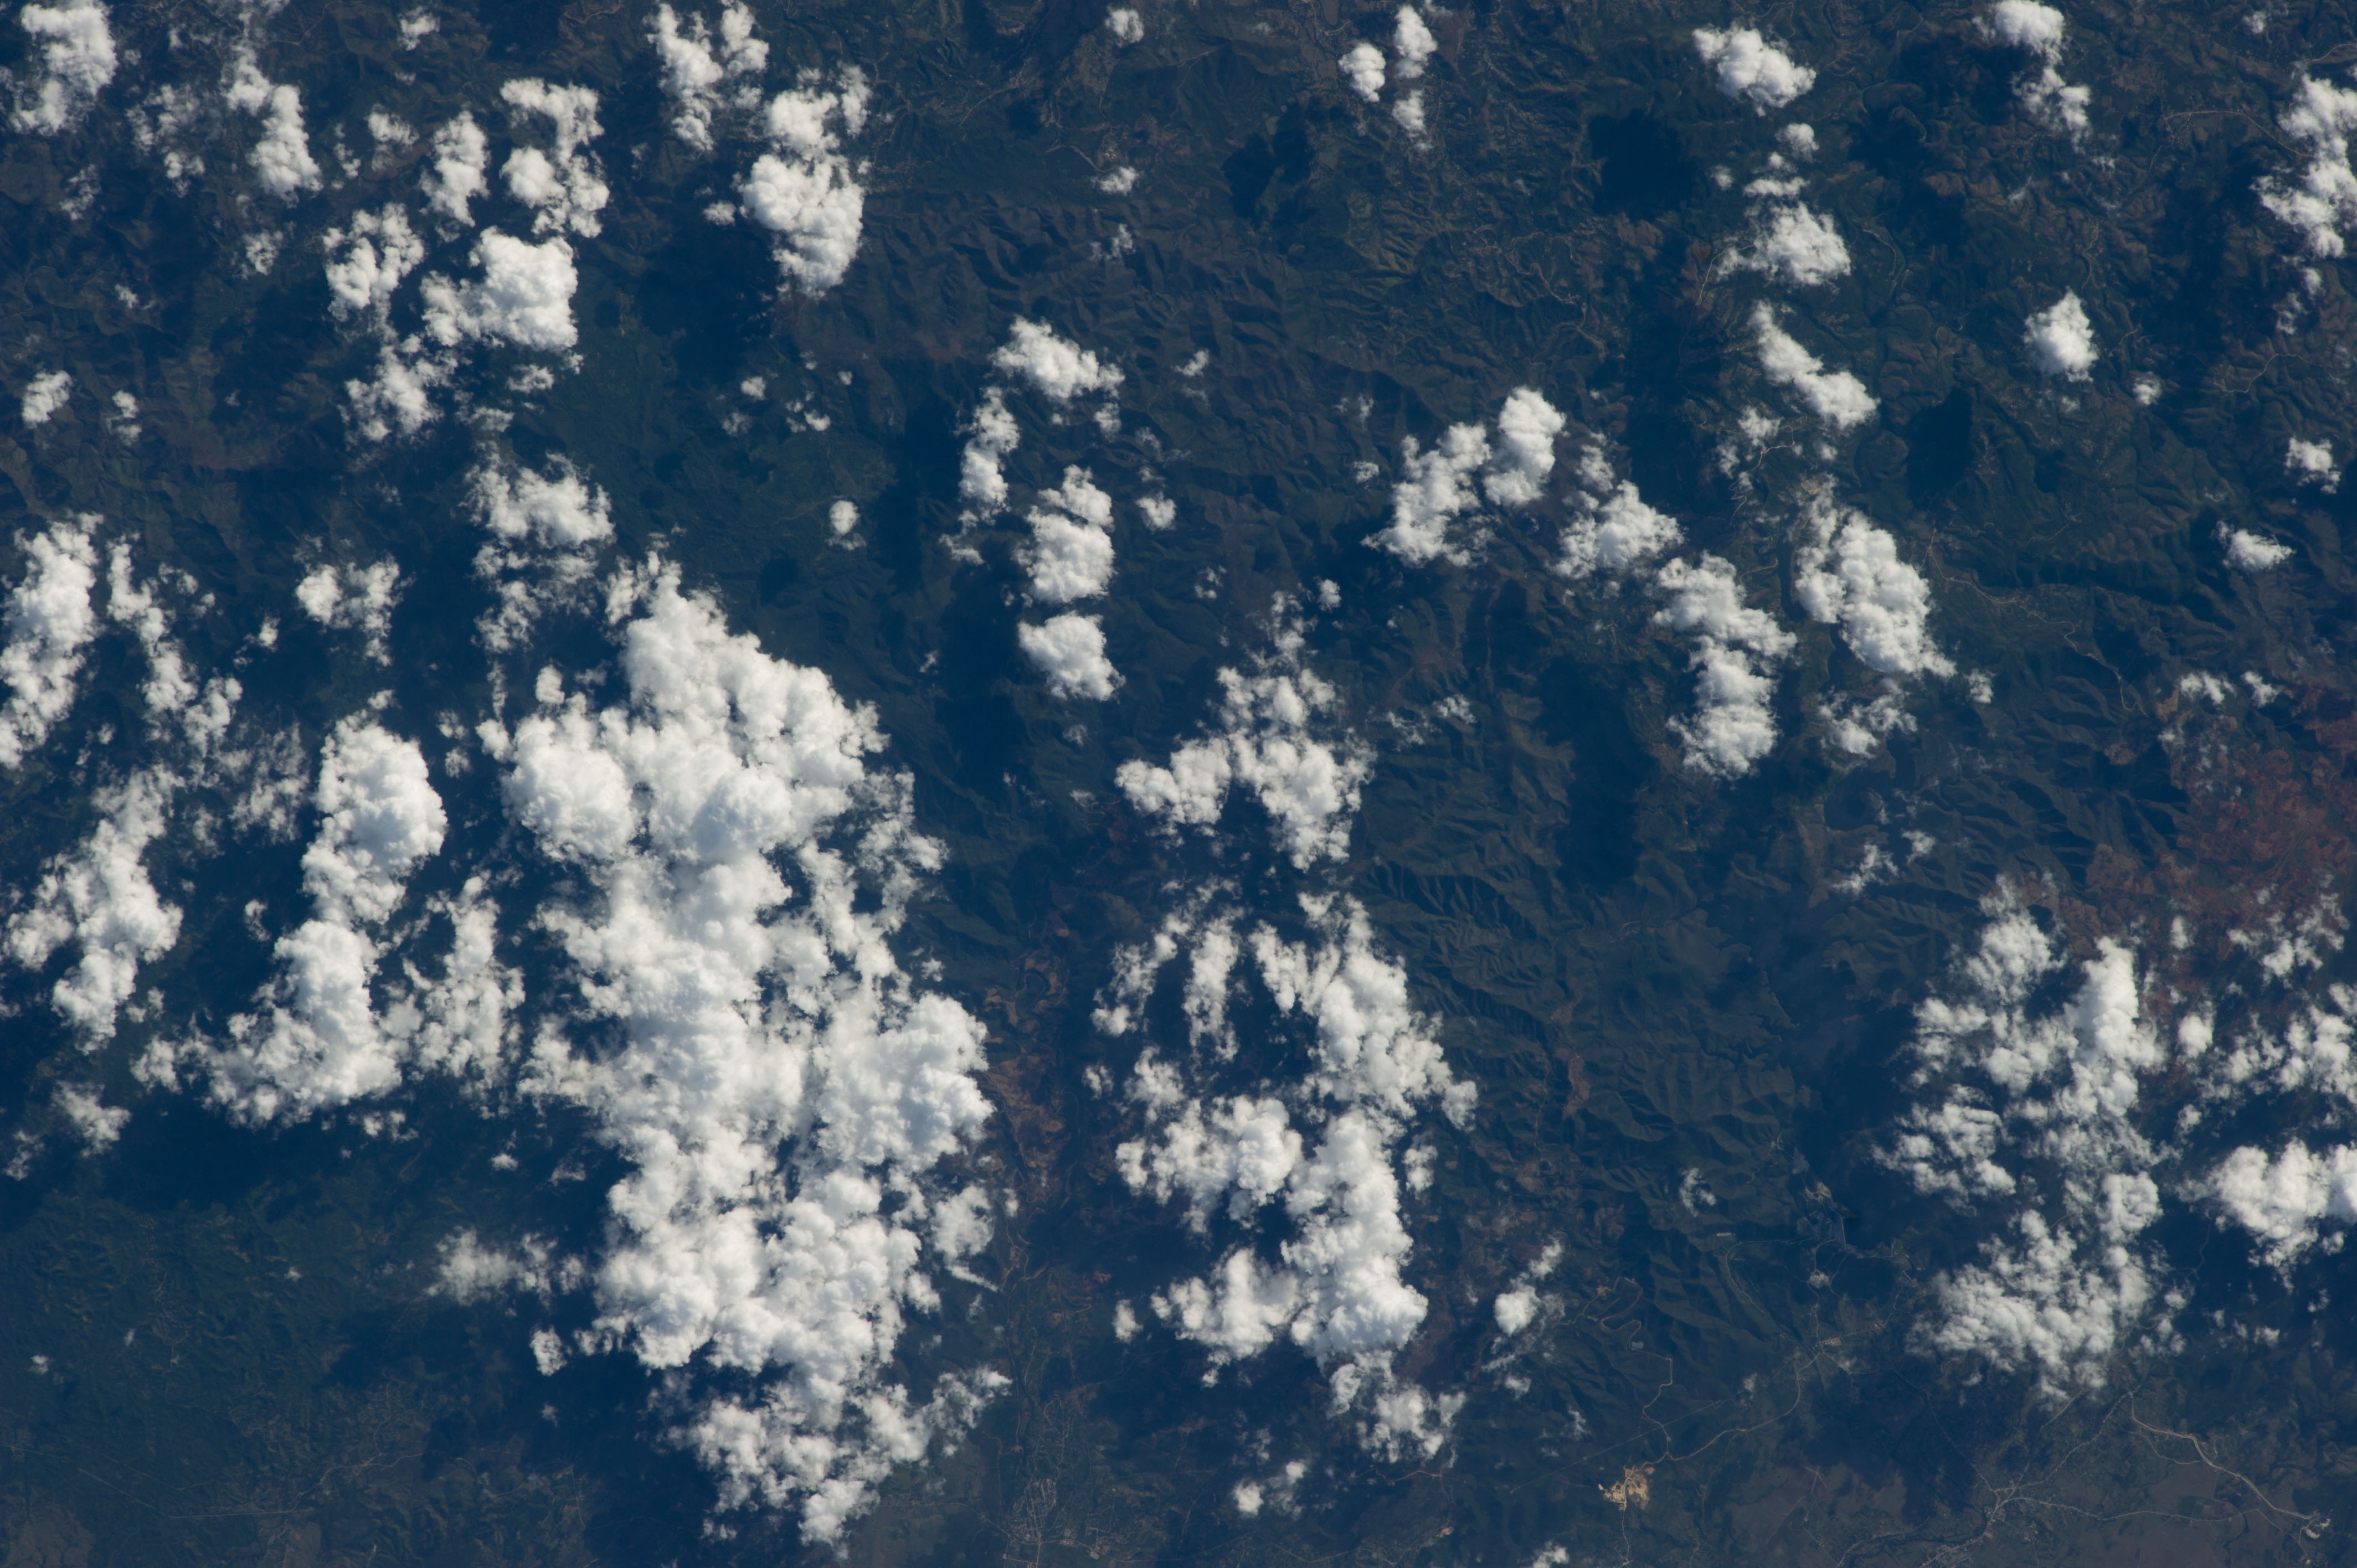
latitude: 20.6
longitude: -75.6
